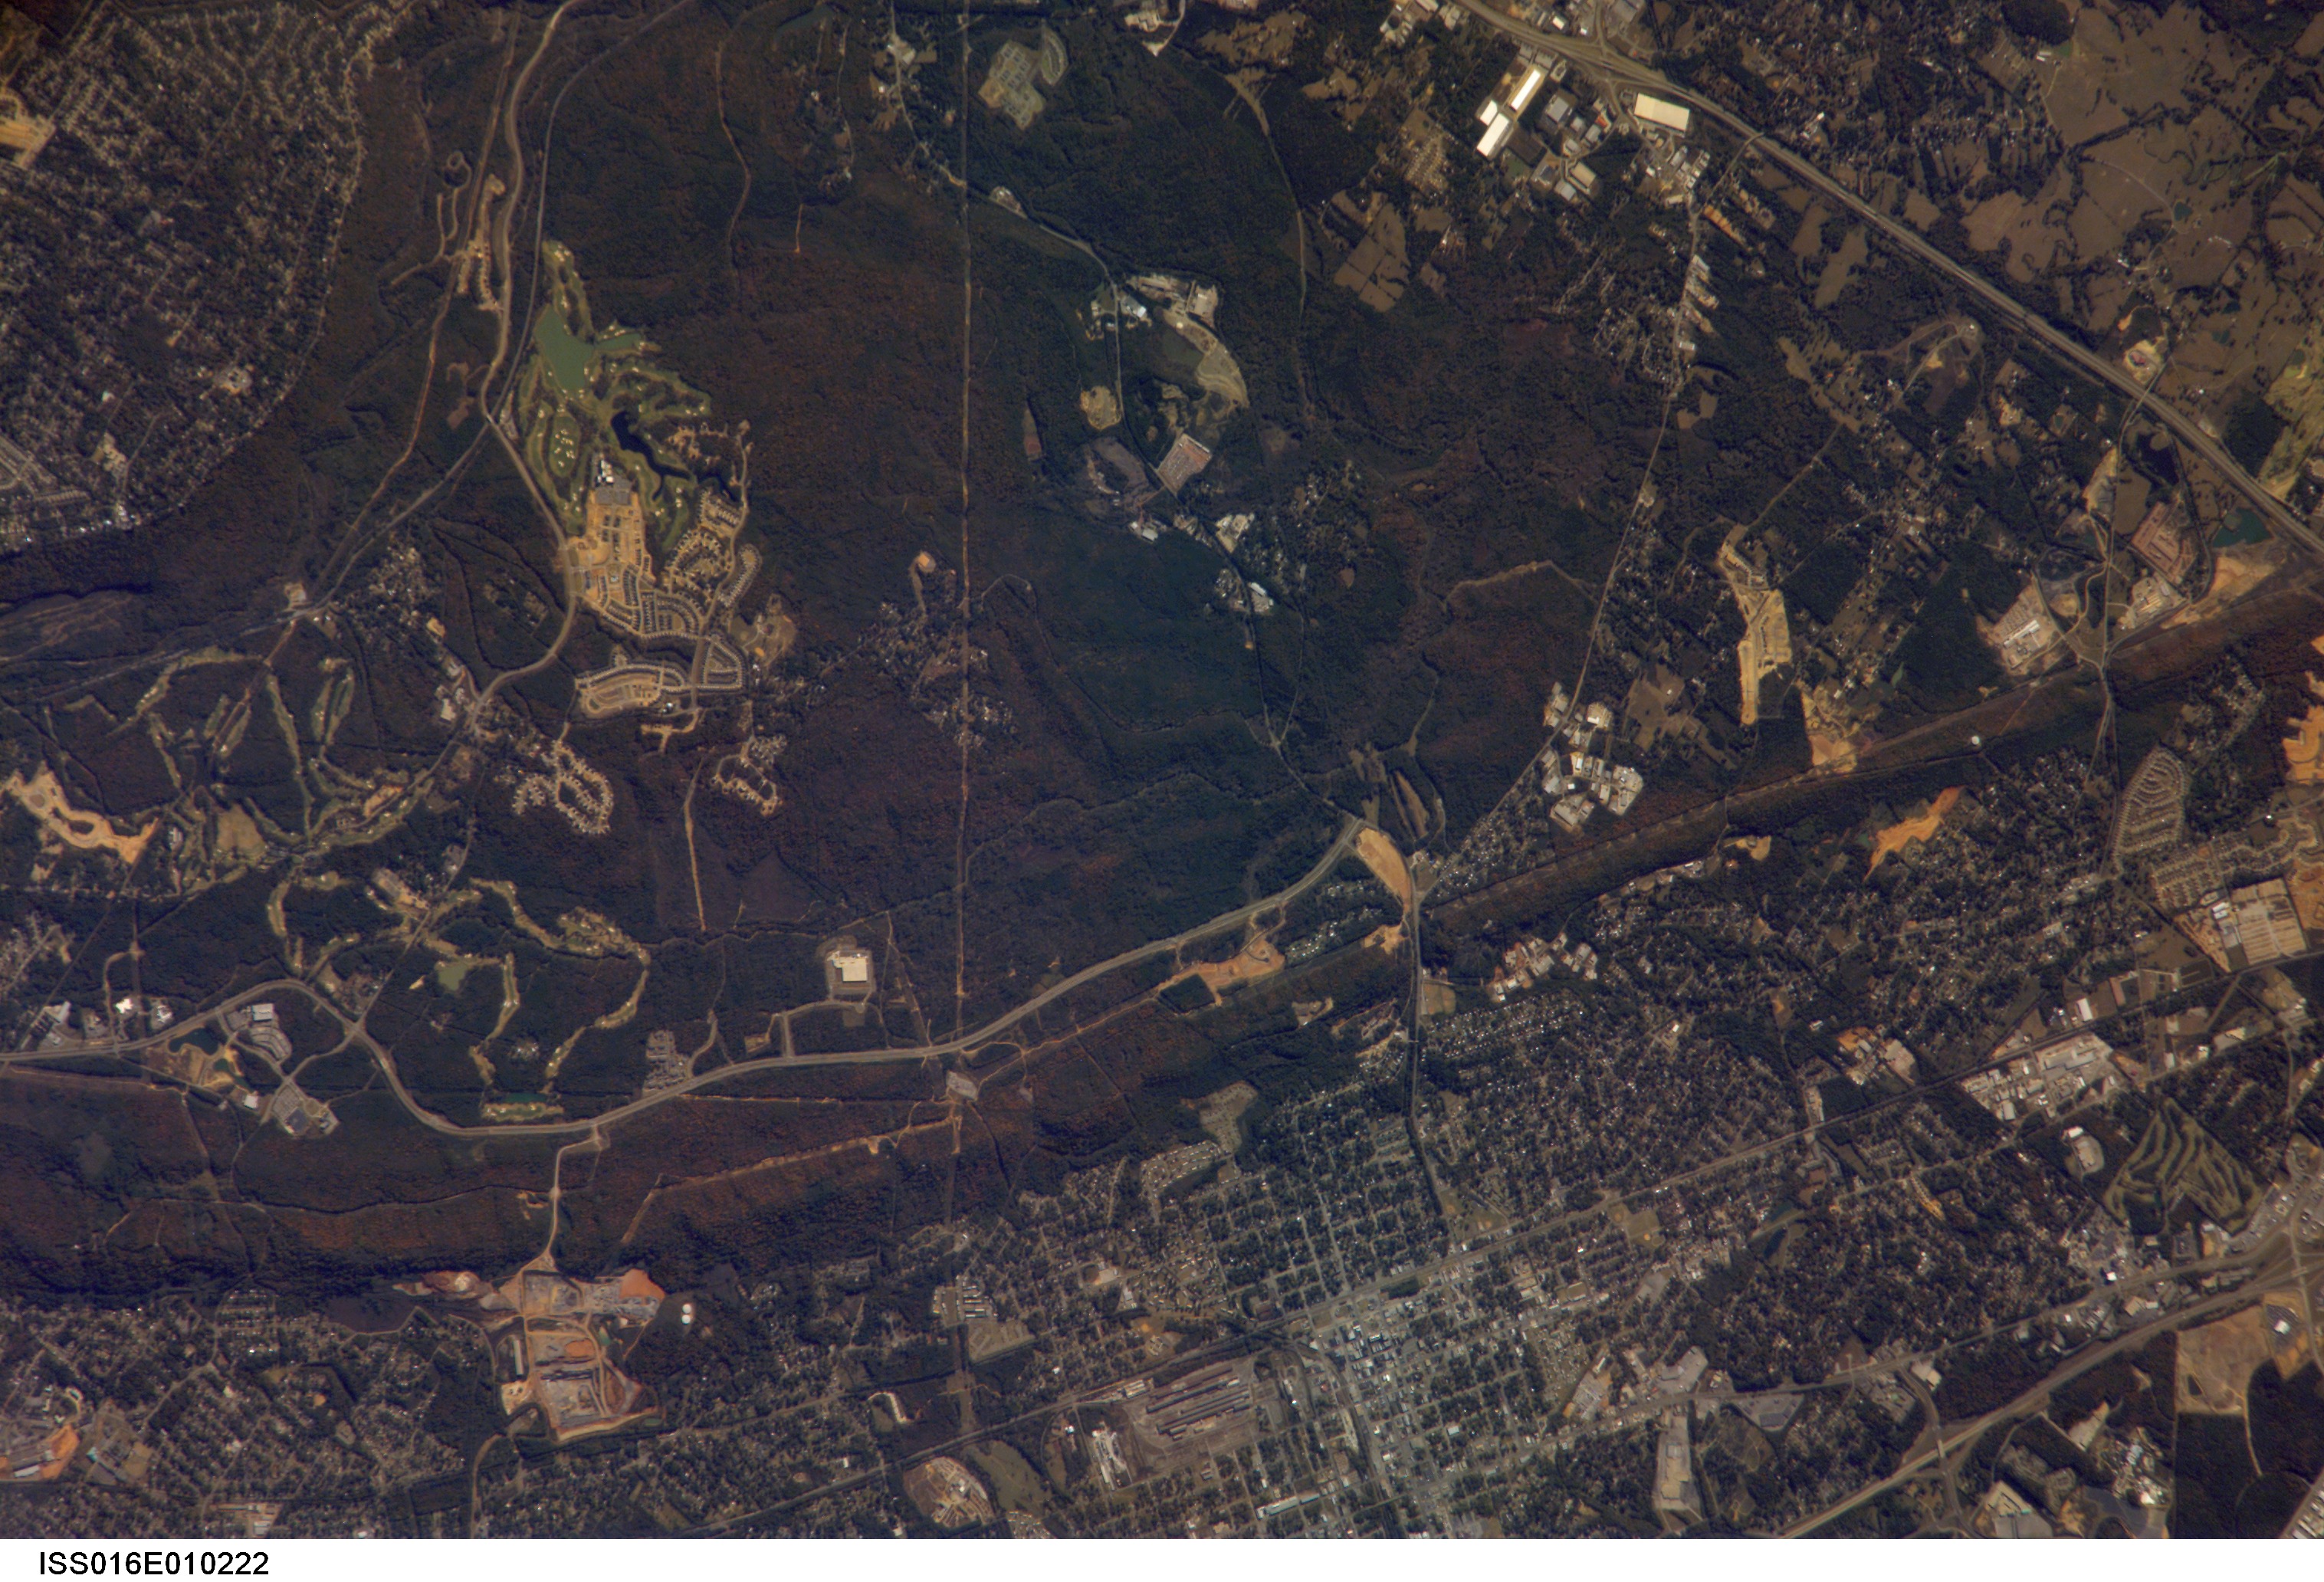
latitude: 33.4
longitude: -86.9
